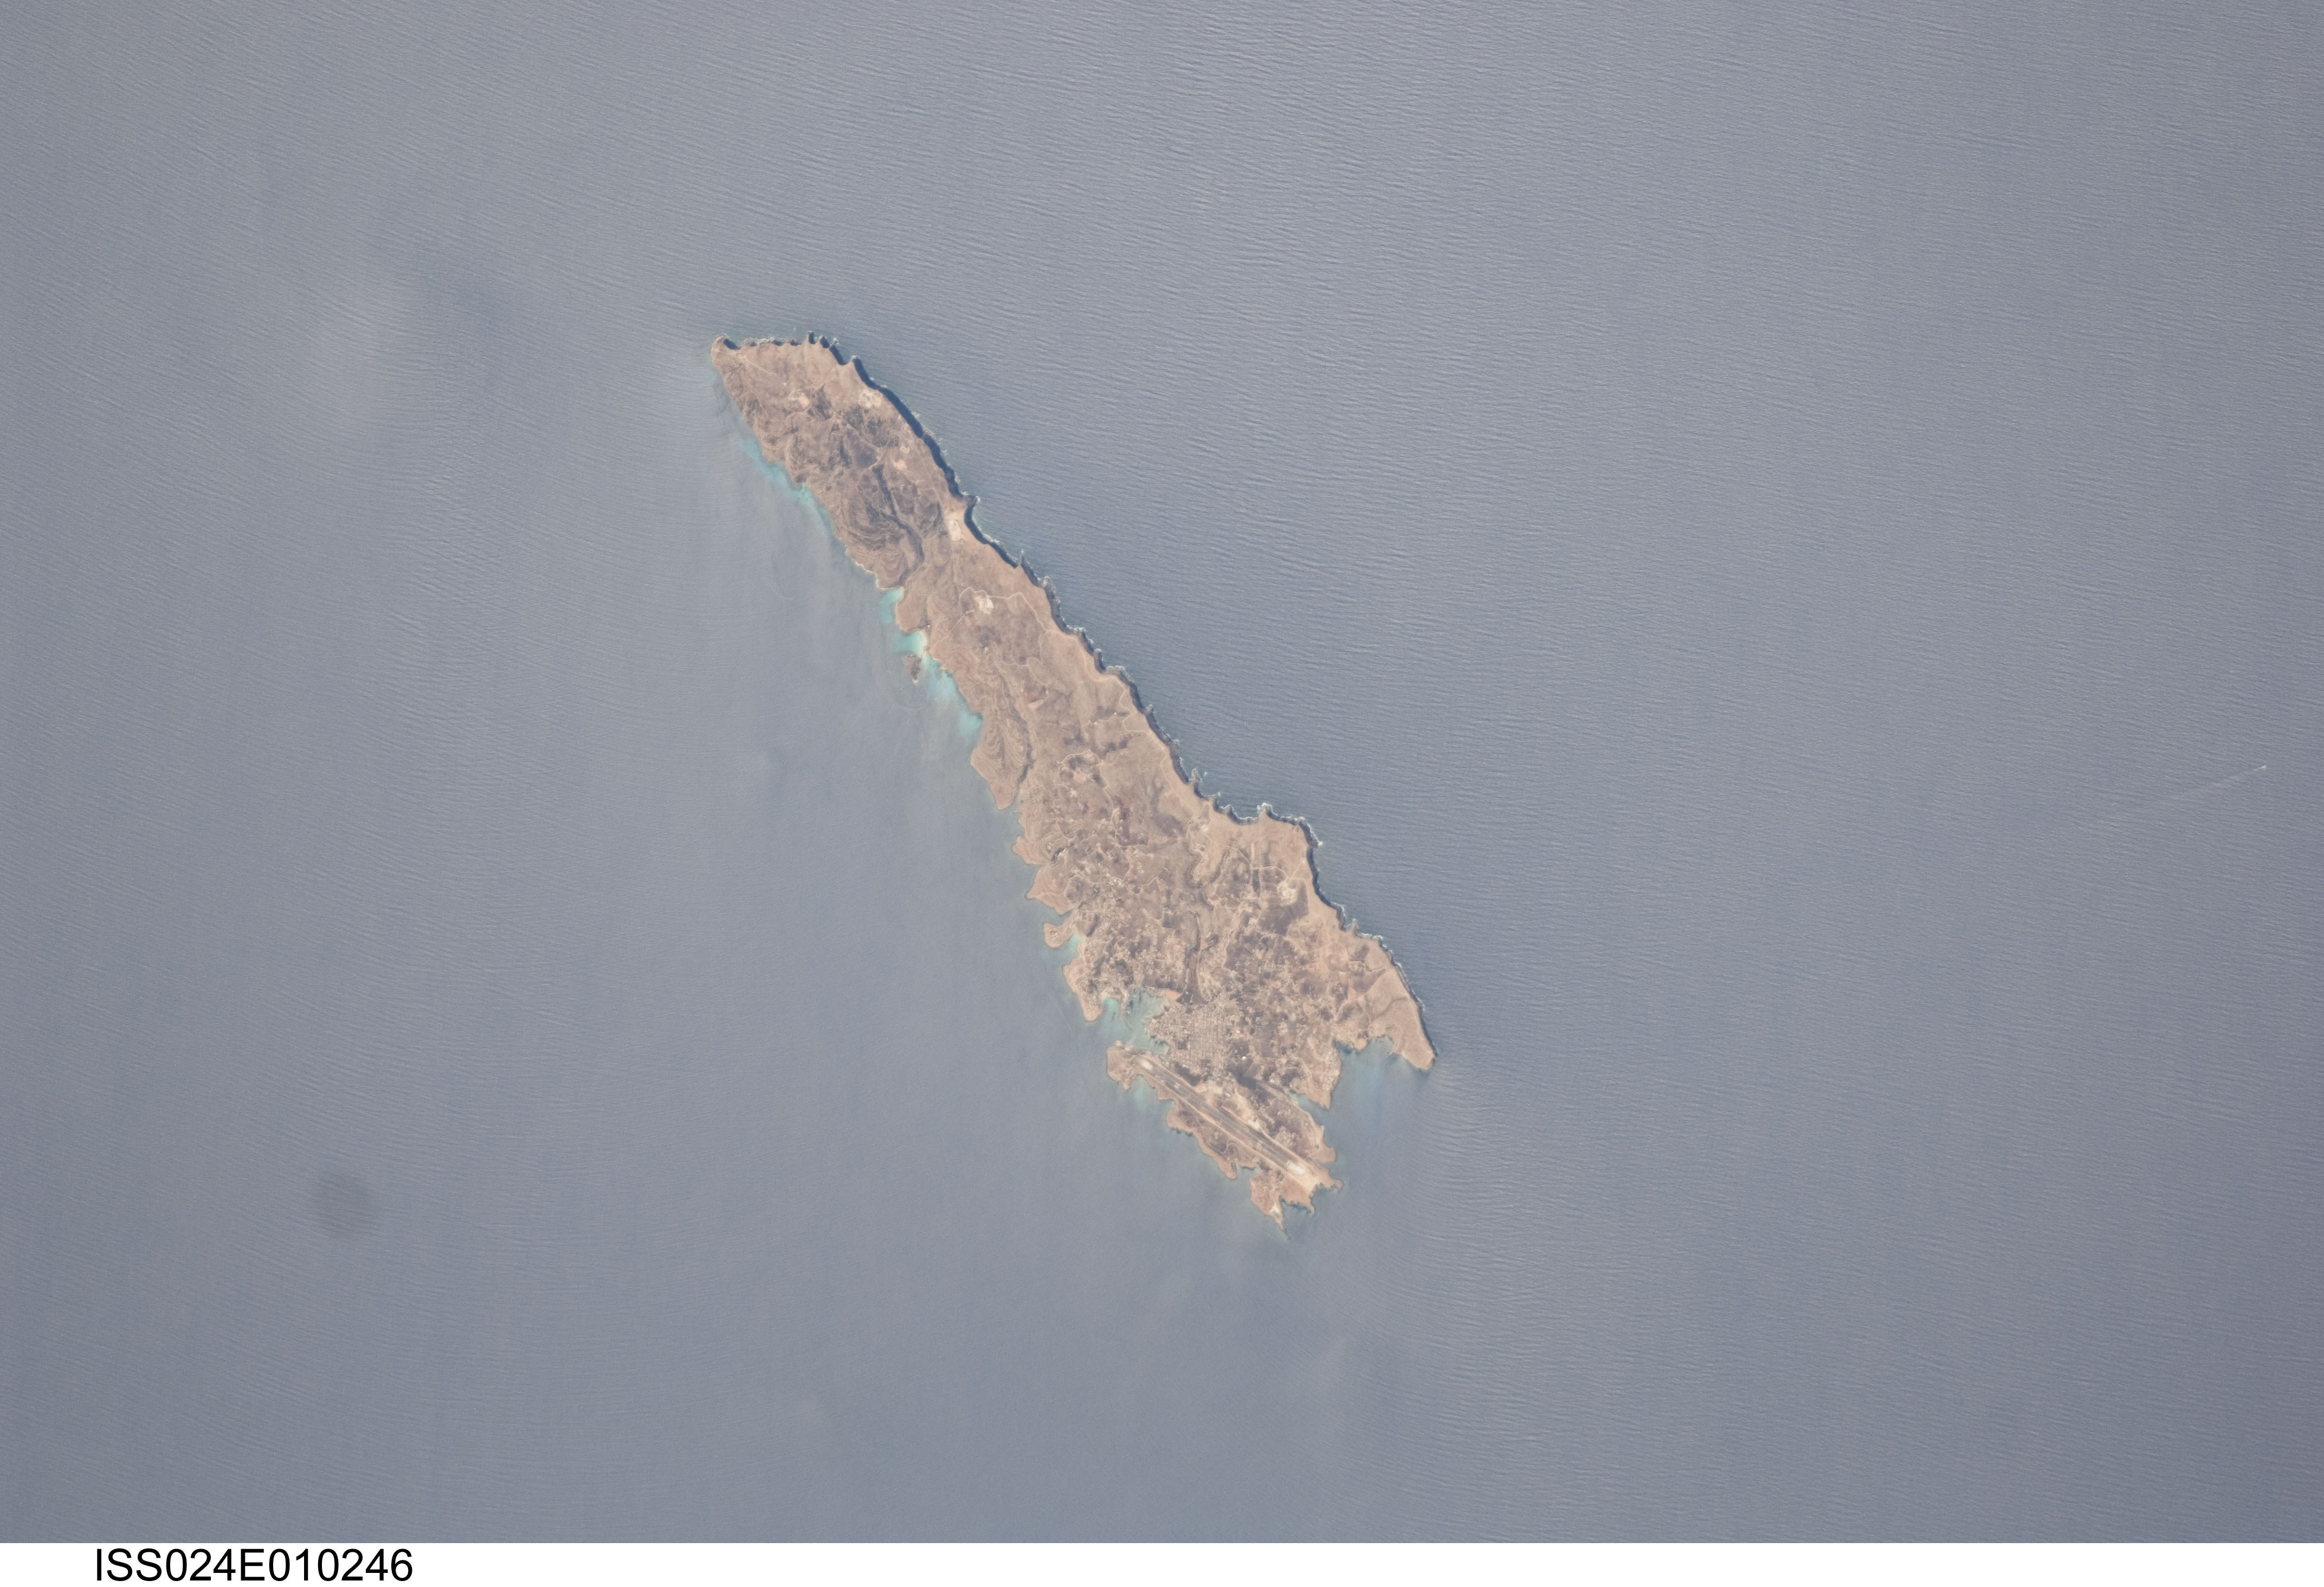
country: SICILY
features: LAMPEDUSA I., MEDITERRANEAN SEA
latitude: 35.5
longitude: 12.6
